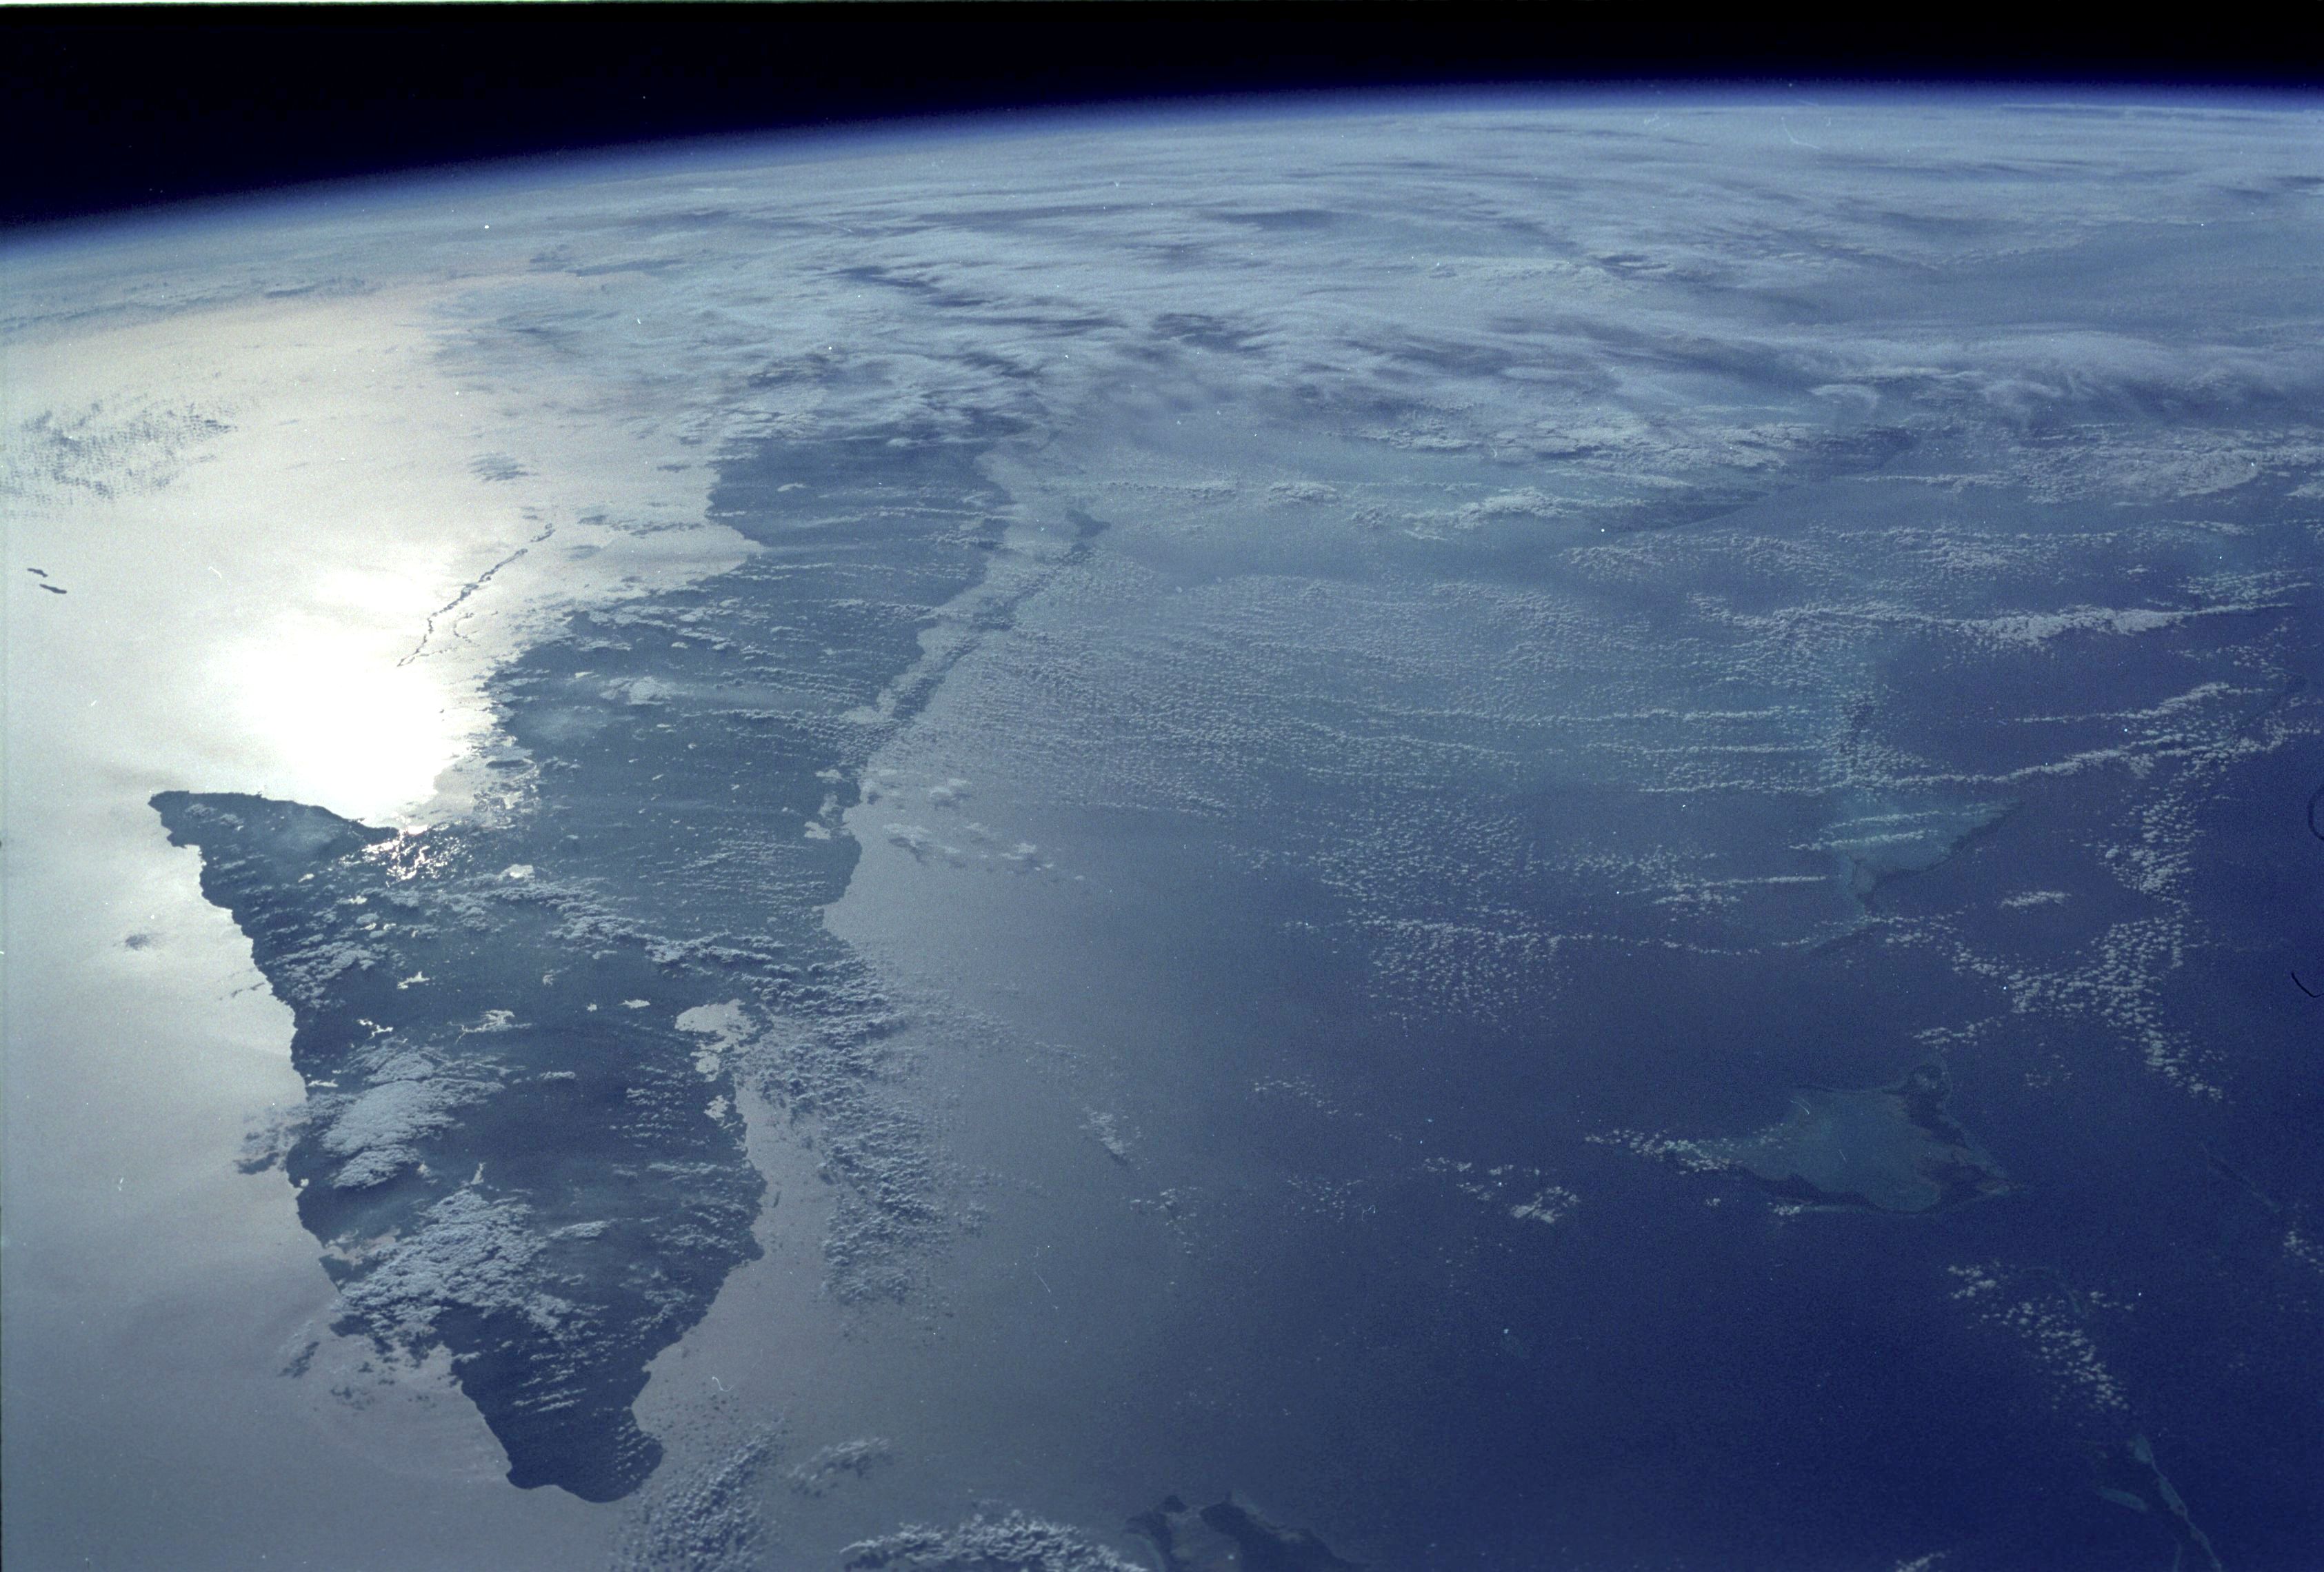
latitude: 23.0
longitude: -77.5
